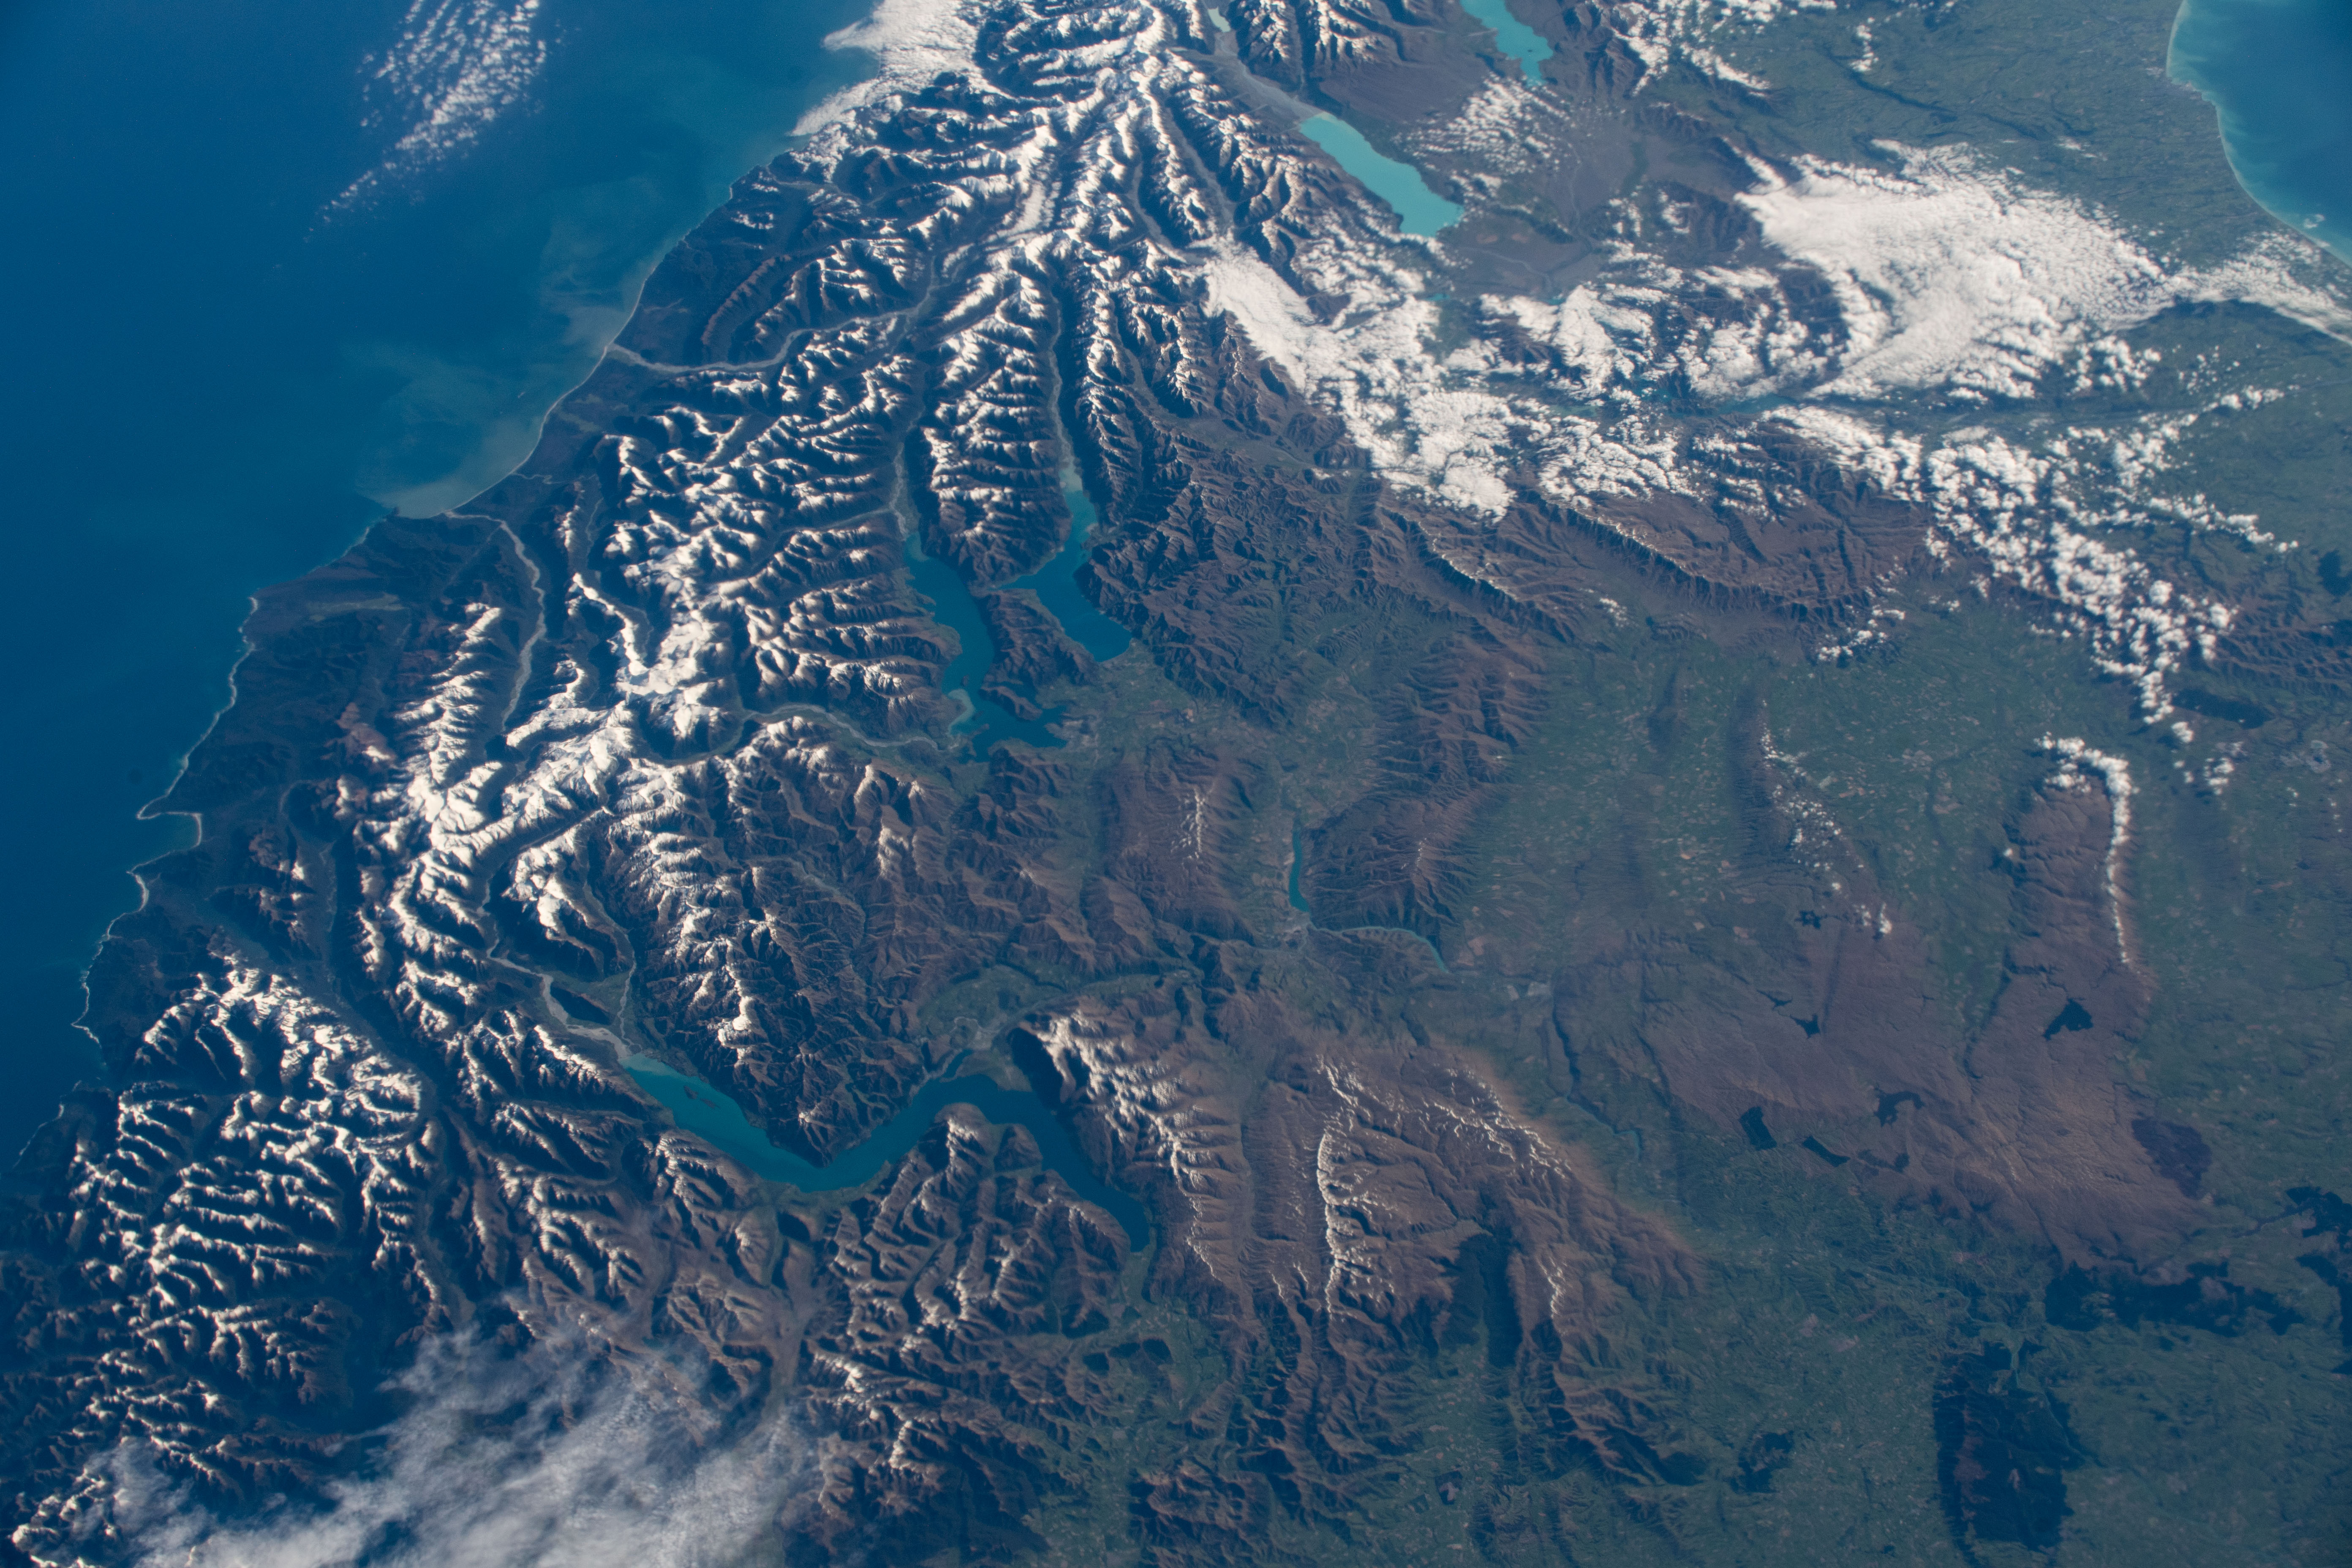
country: NEW ZEALAND-SI
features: LAKE WANAKA, LAKE HAWEA, SOUTHERN ALPS MOUNTAINS, LAKE PUKAKI, LAKE WAKATIPU
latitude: -44.9
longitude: 169.4
